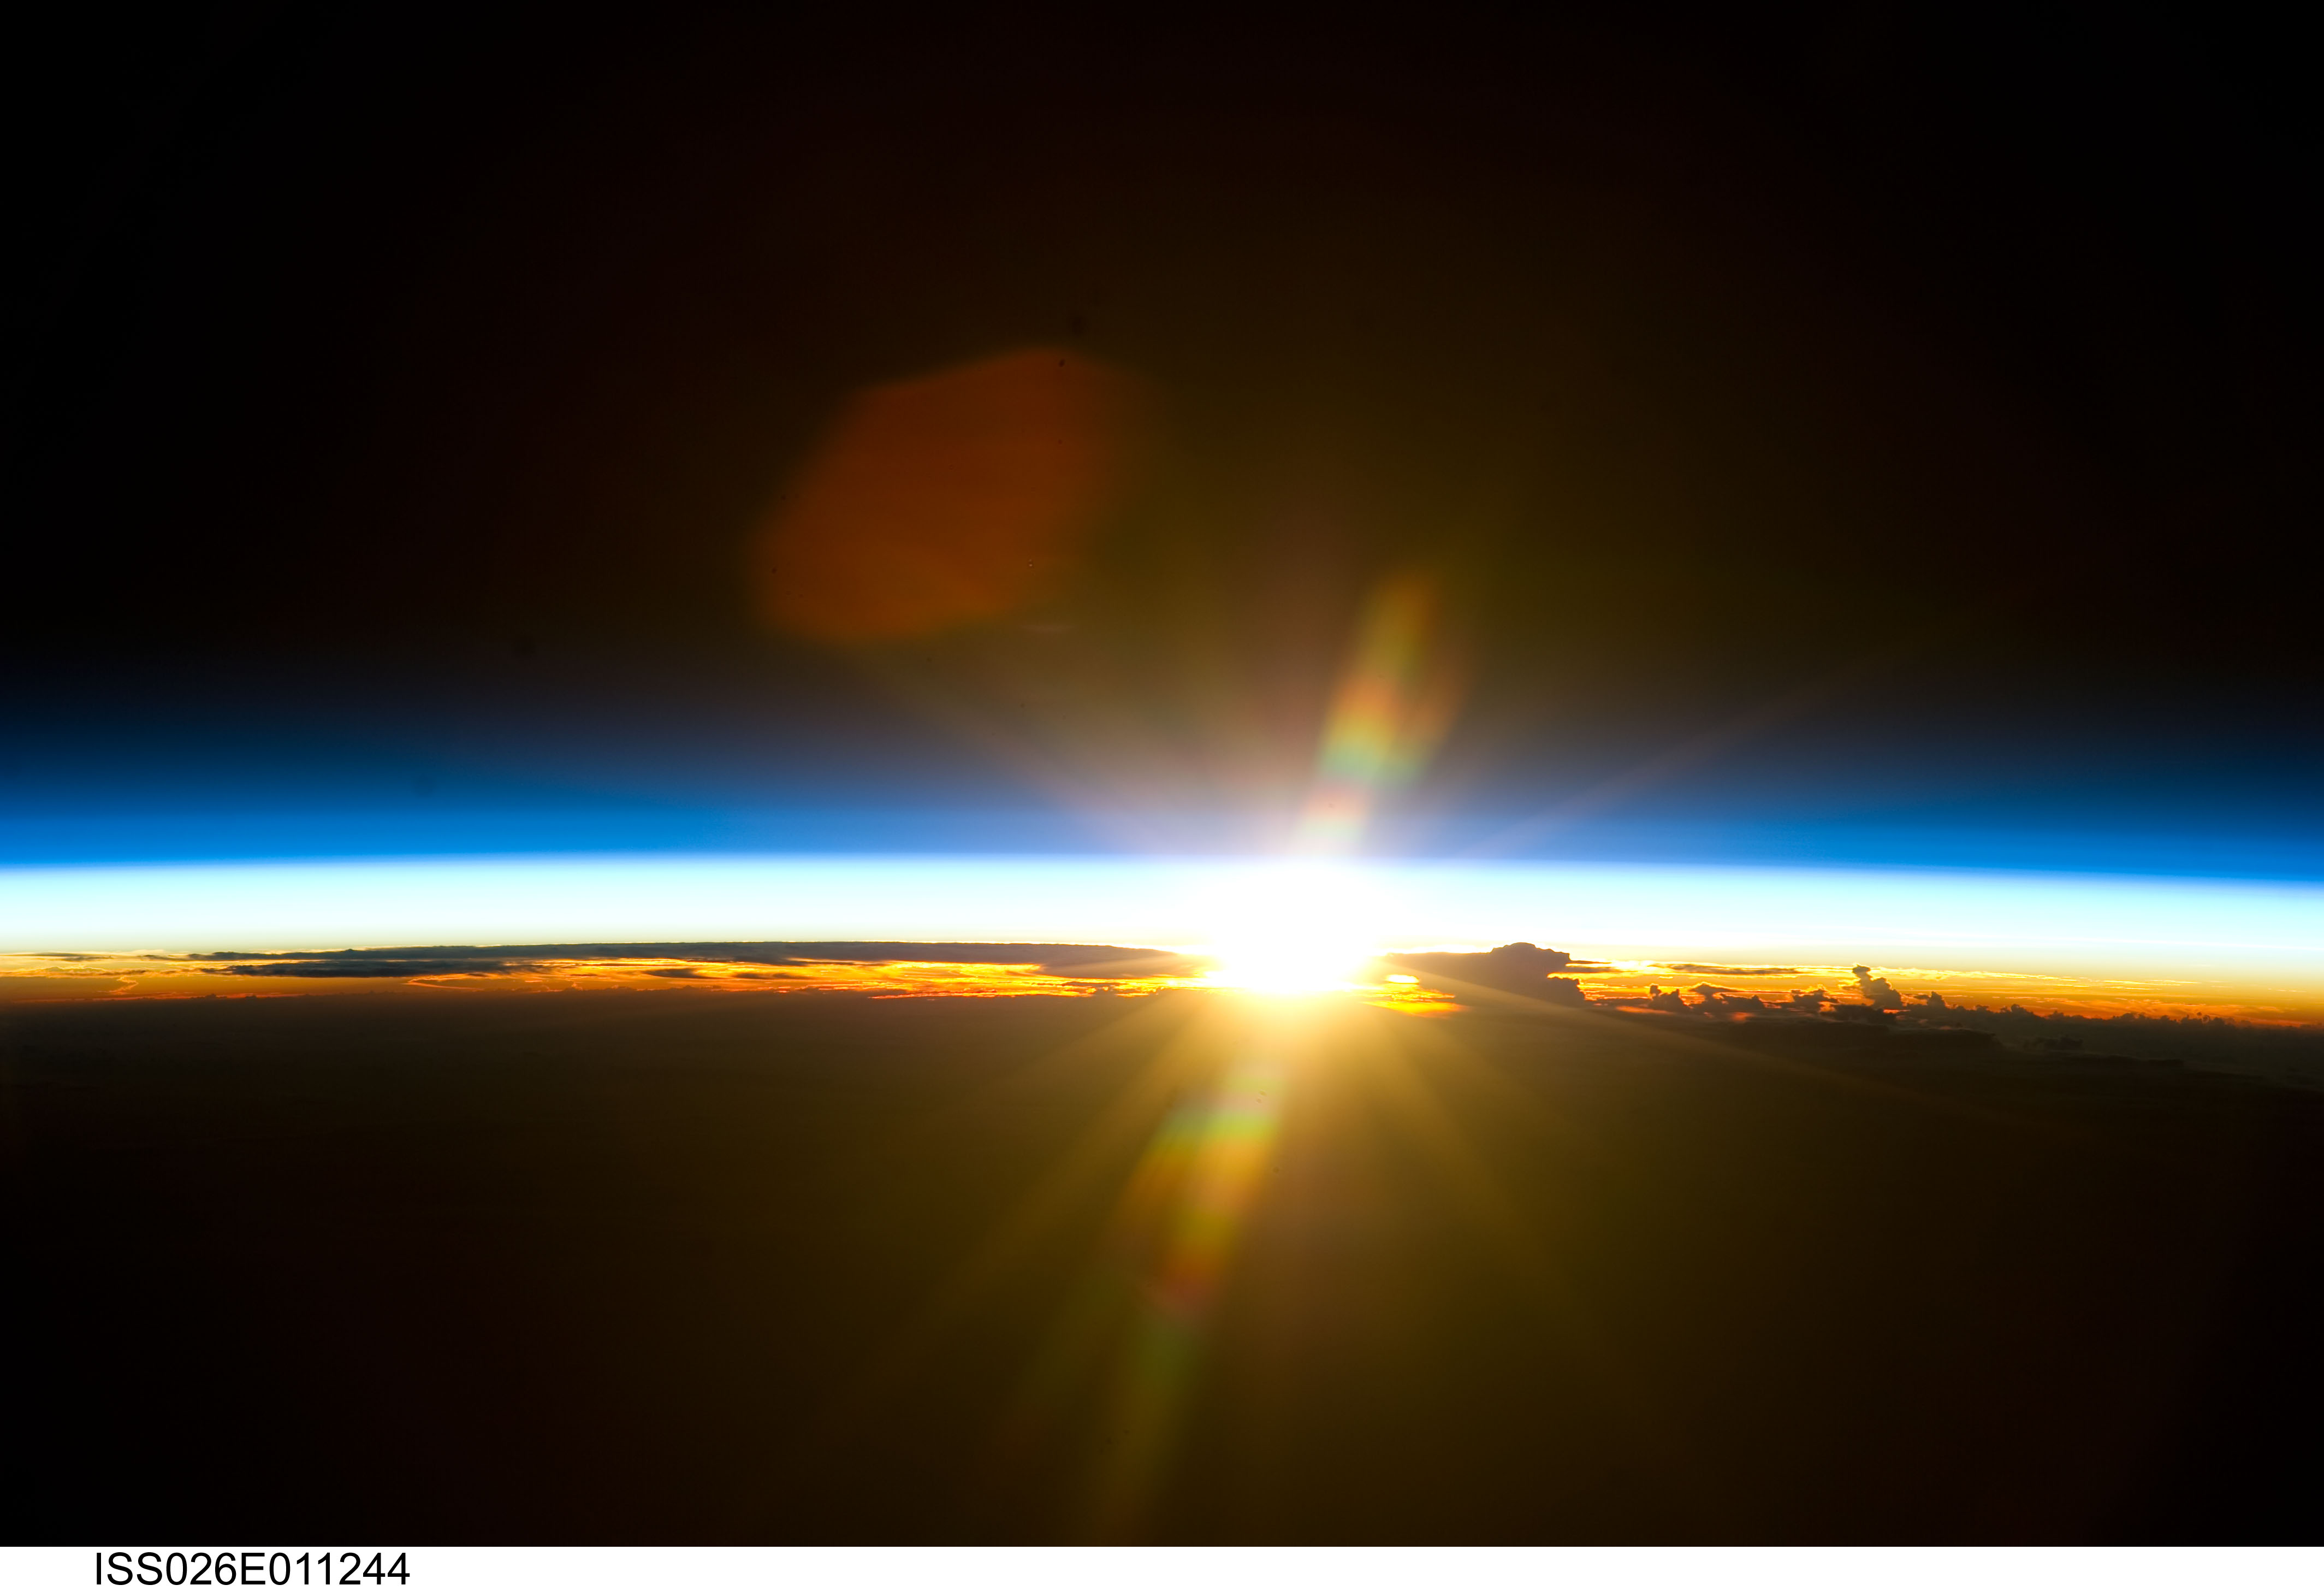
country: CARIBBEAN SEA
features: PAN-ATMOSPHERIC LIMB, CLOUDS, SUNRISE, GLARE
